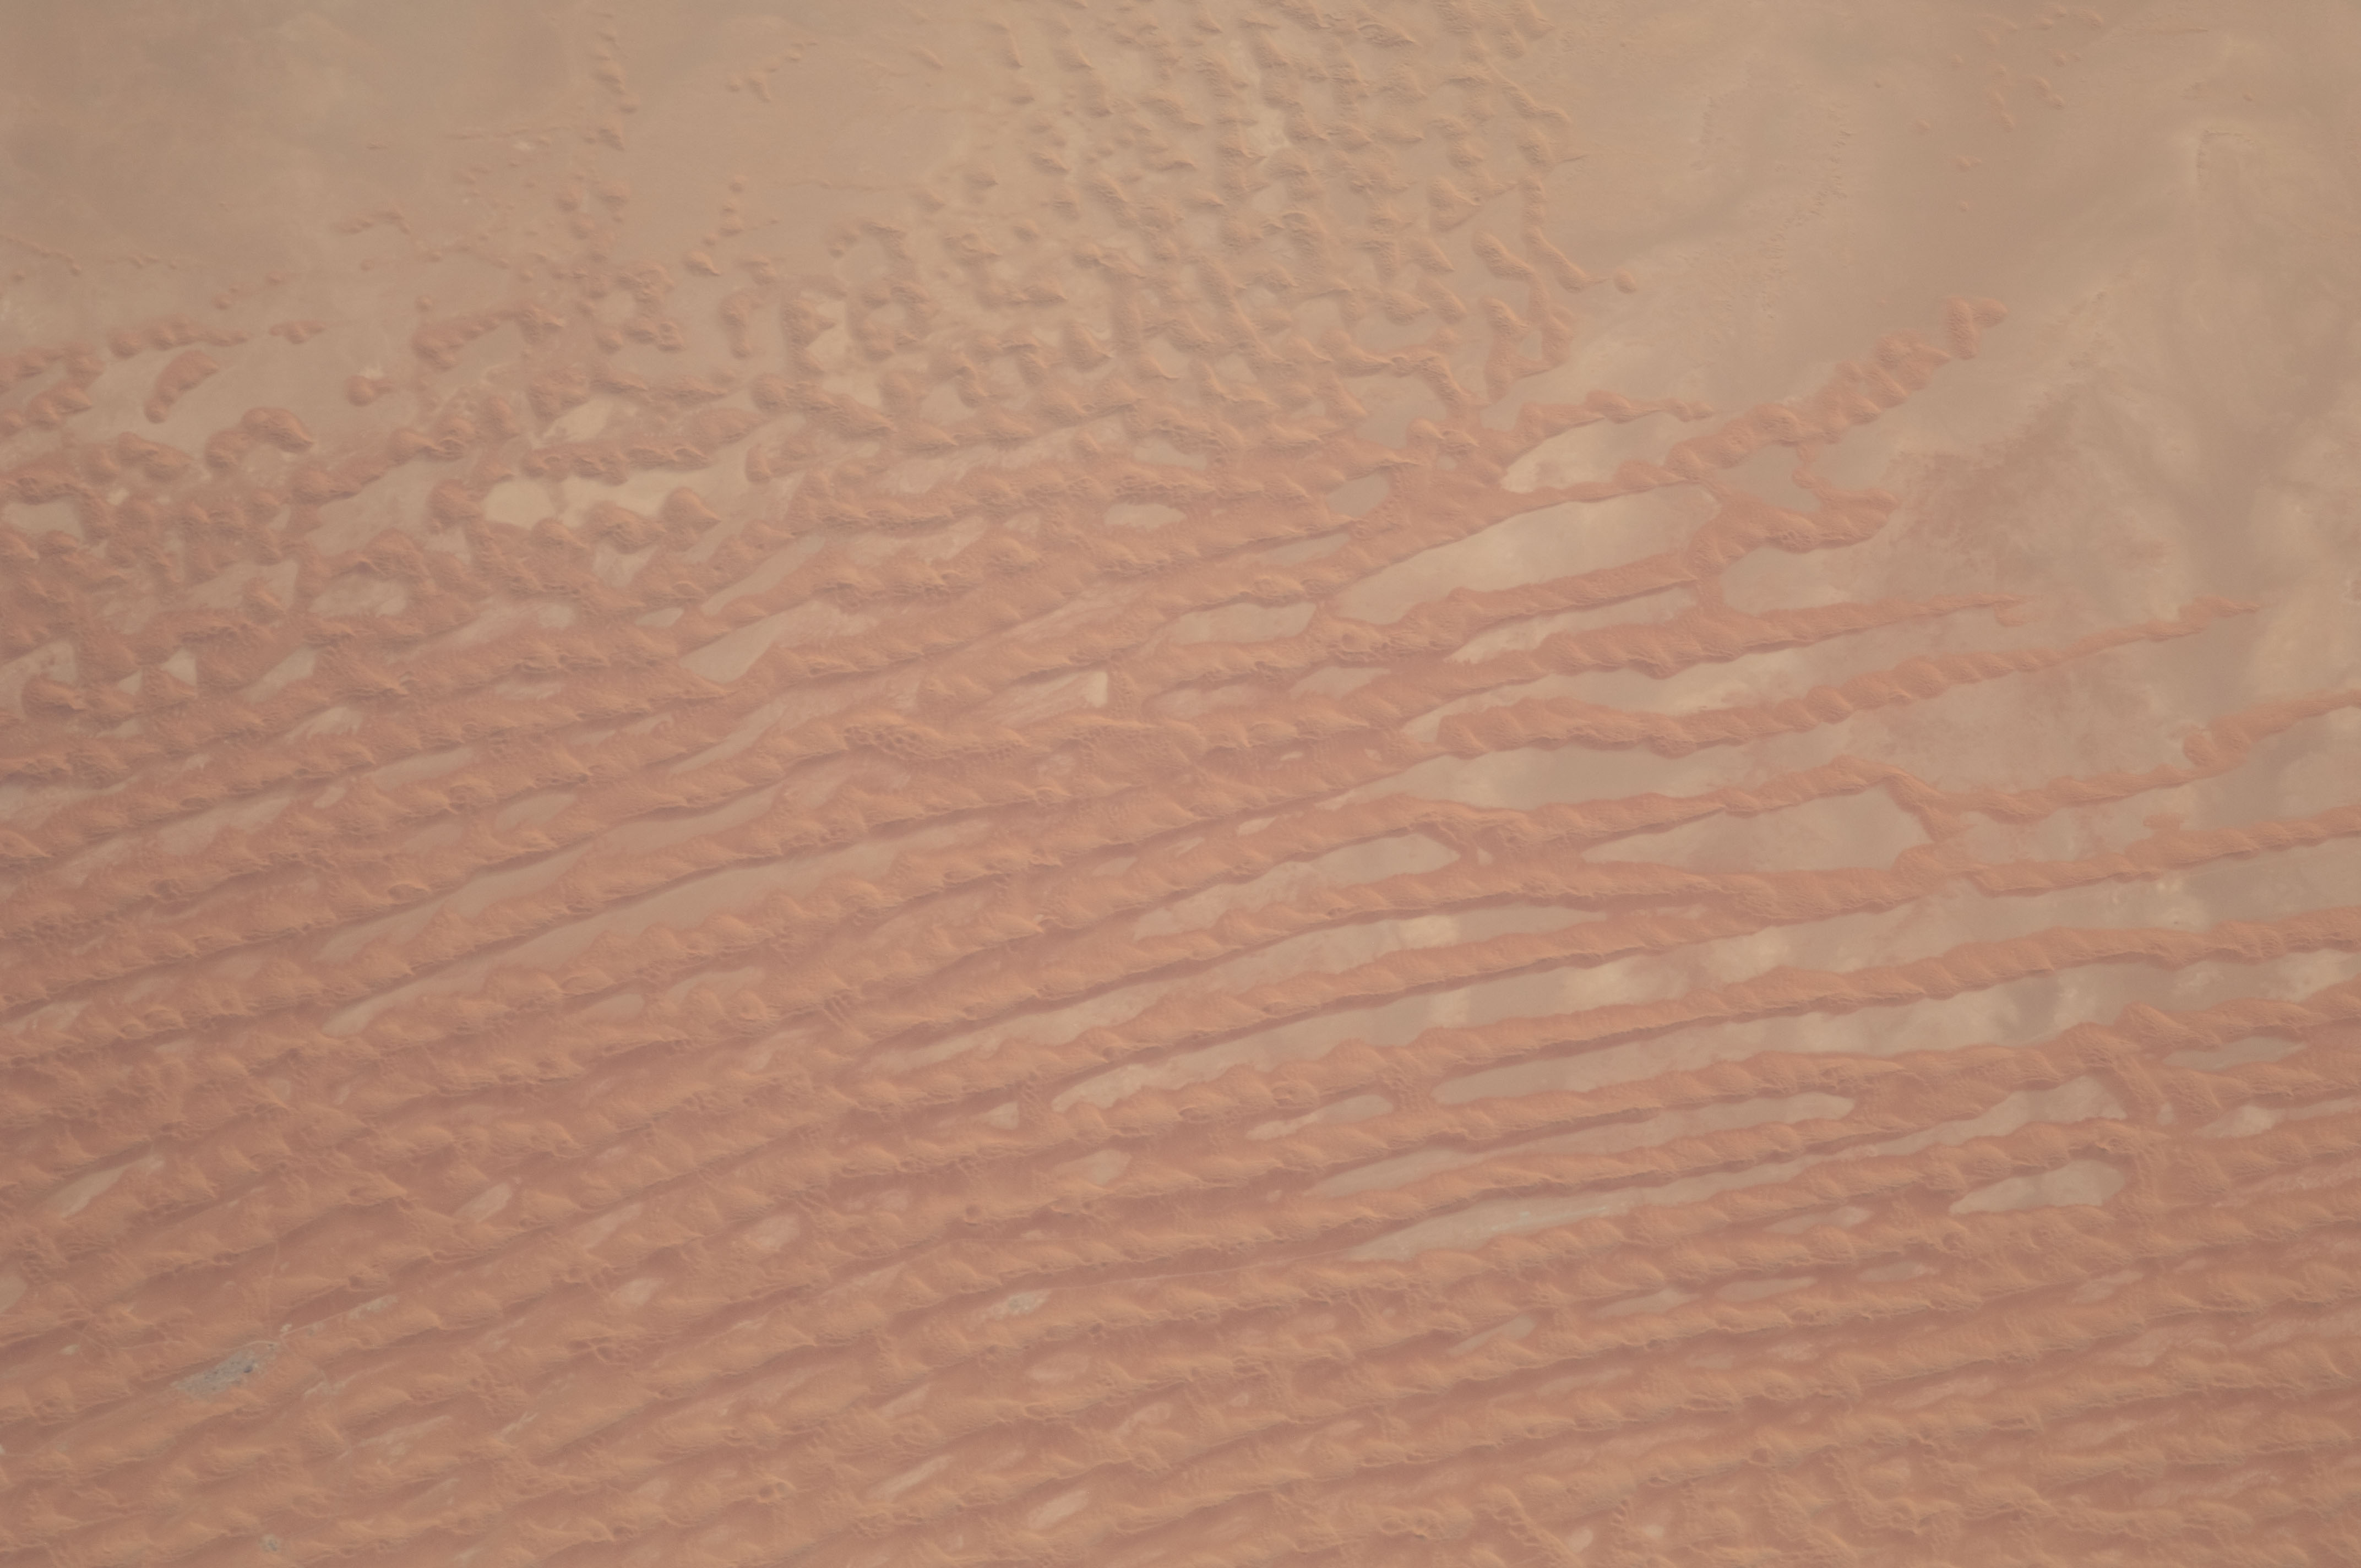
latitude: 18.6
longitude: 50.8
